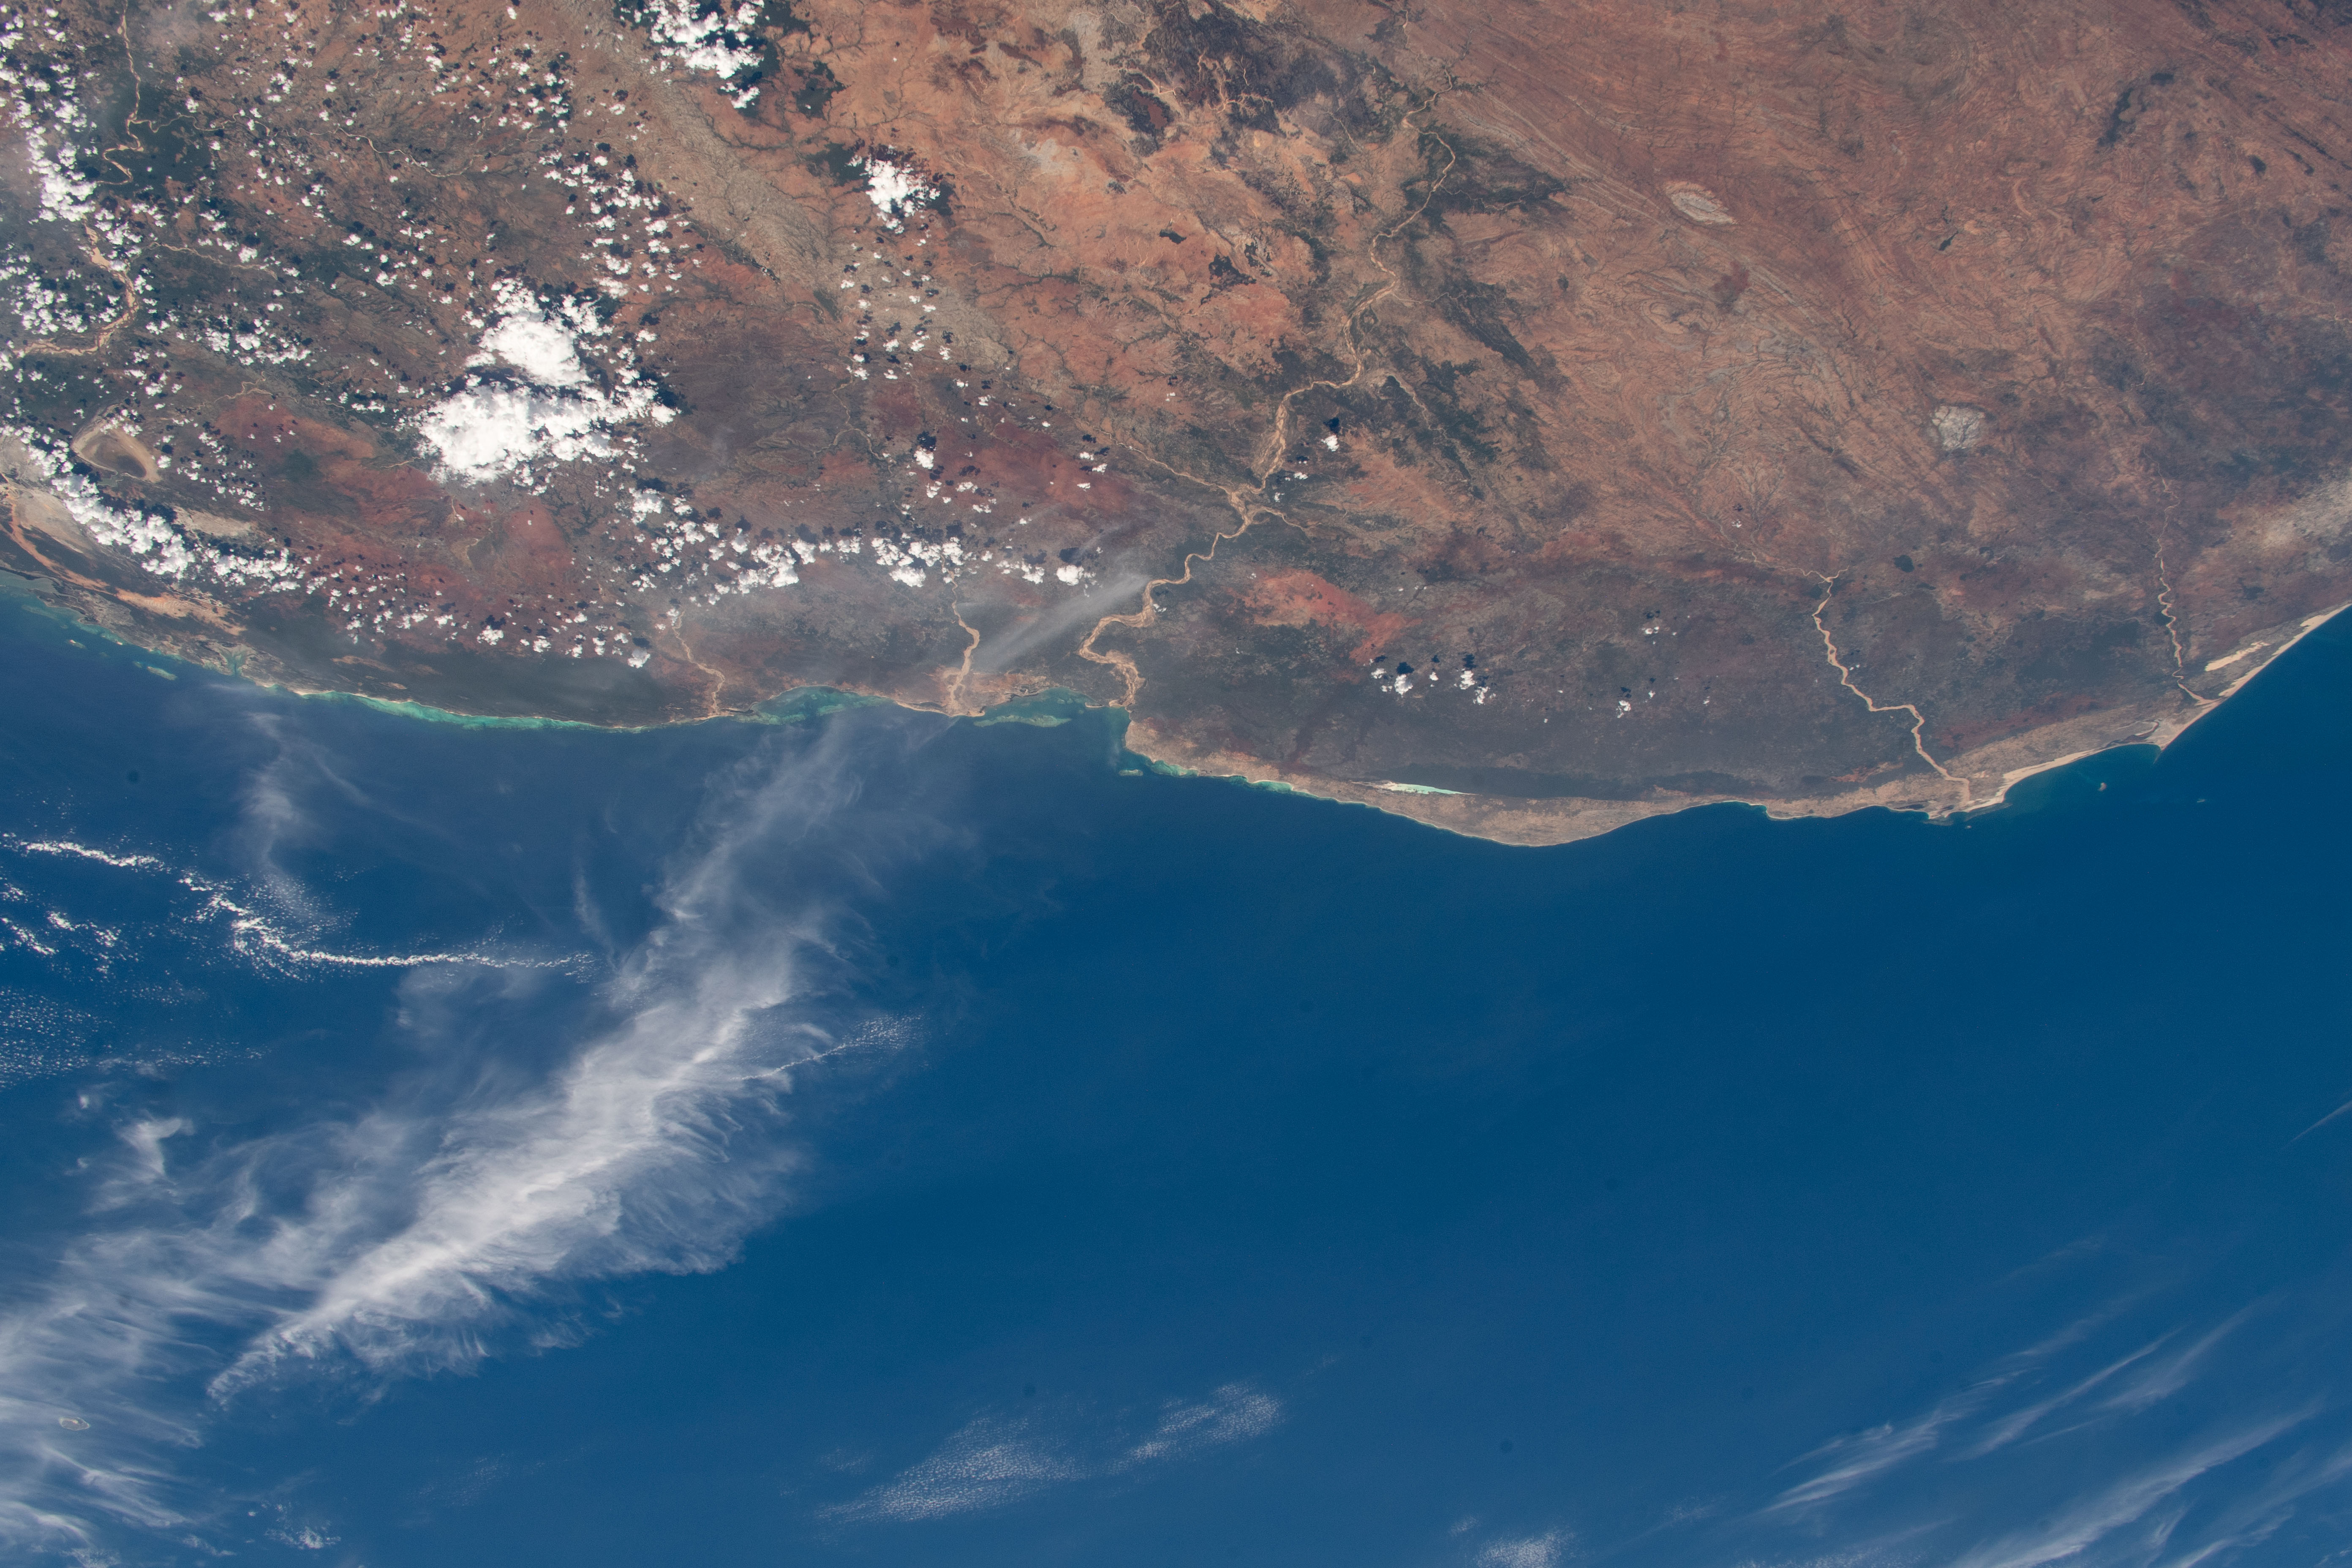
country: MADAGASCAR
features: MADAGASCAR, TOLIARA, TSIMANAMPETSOTSA NATURE RESERVE
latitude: -23.5
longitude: 43.5
